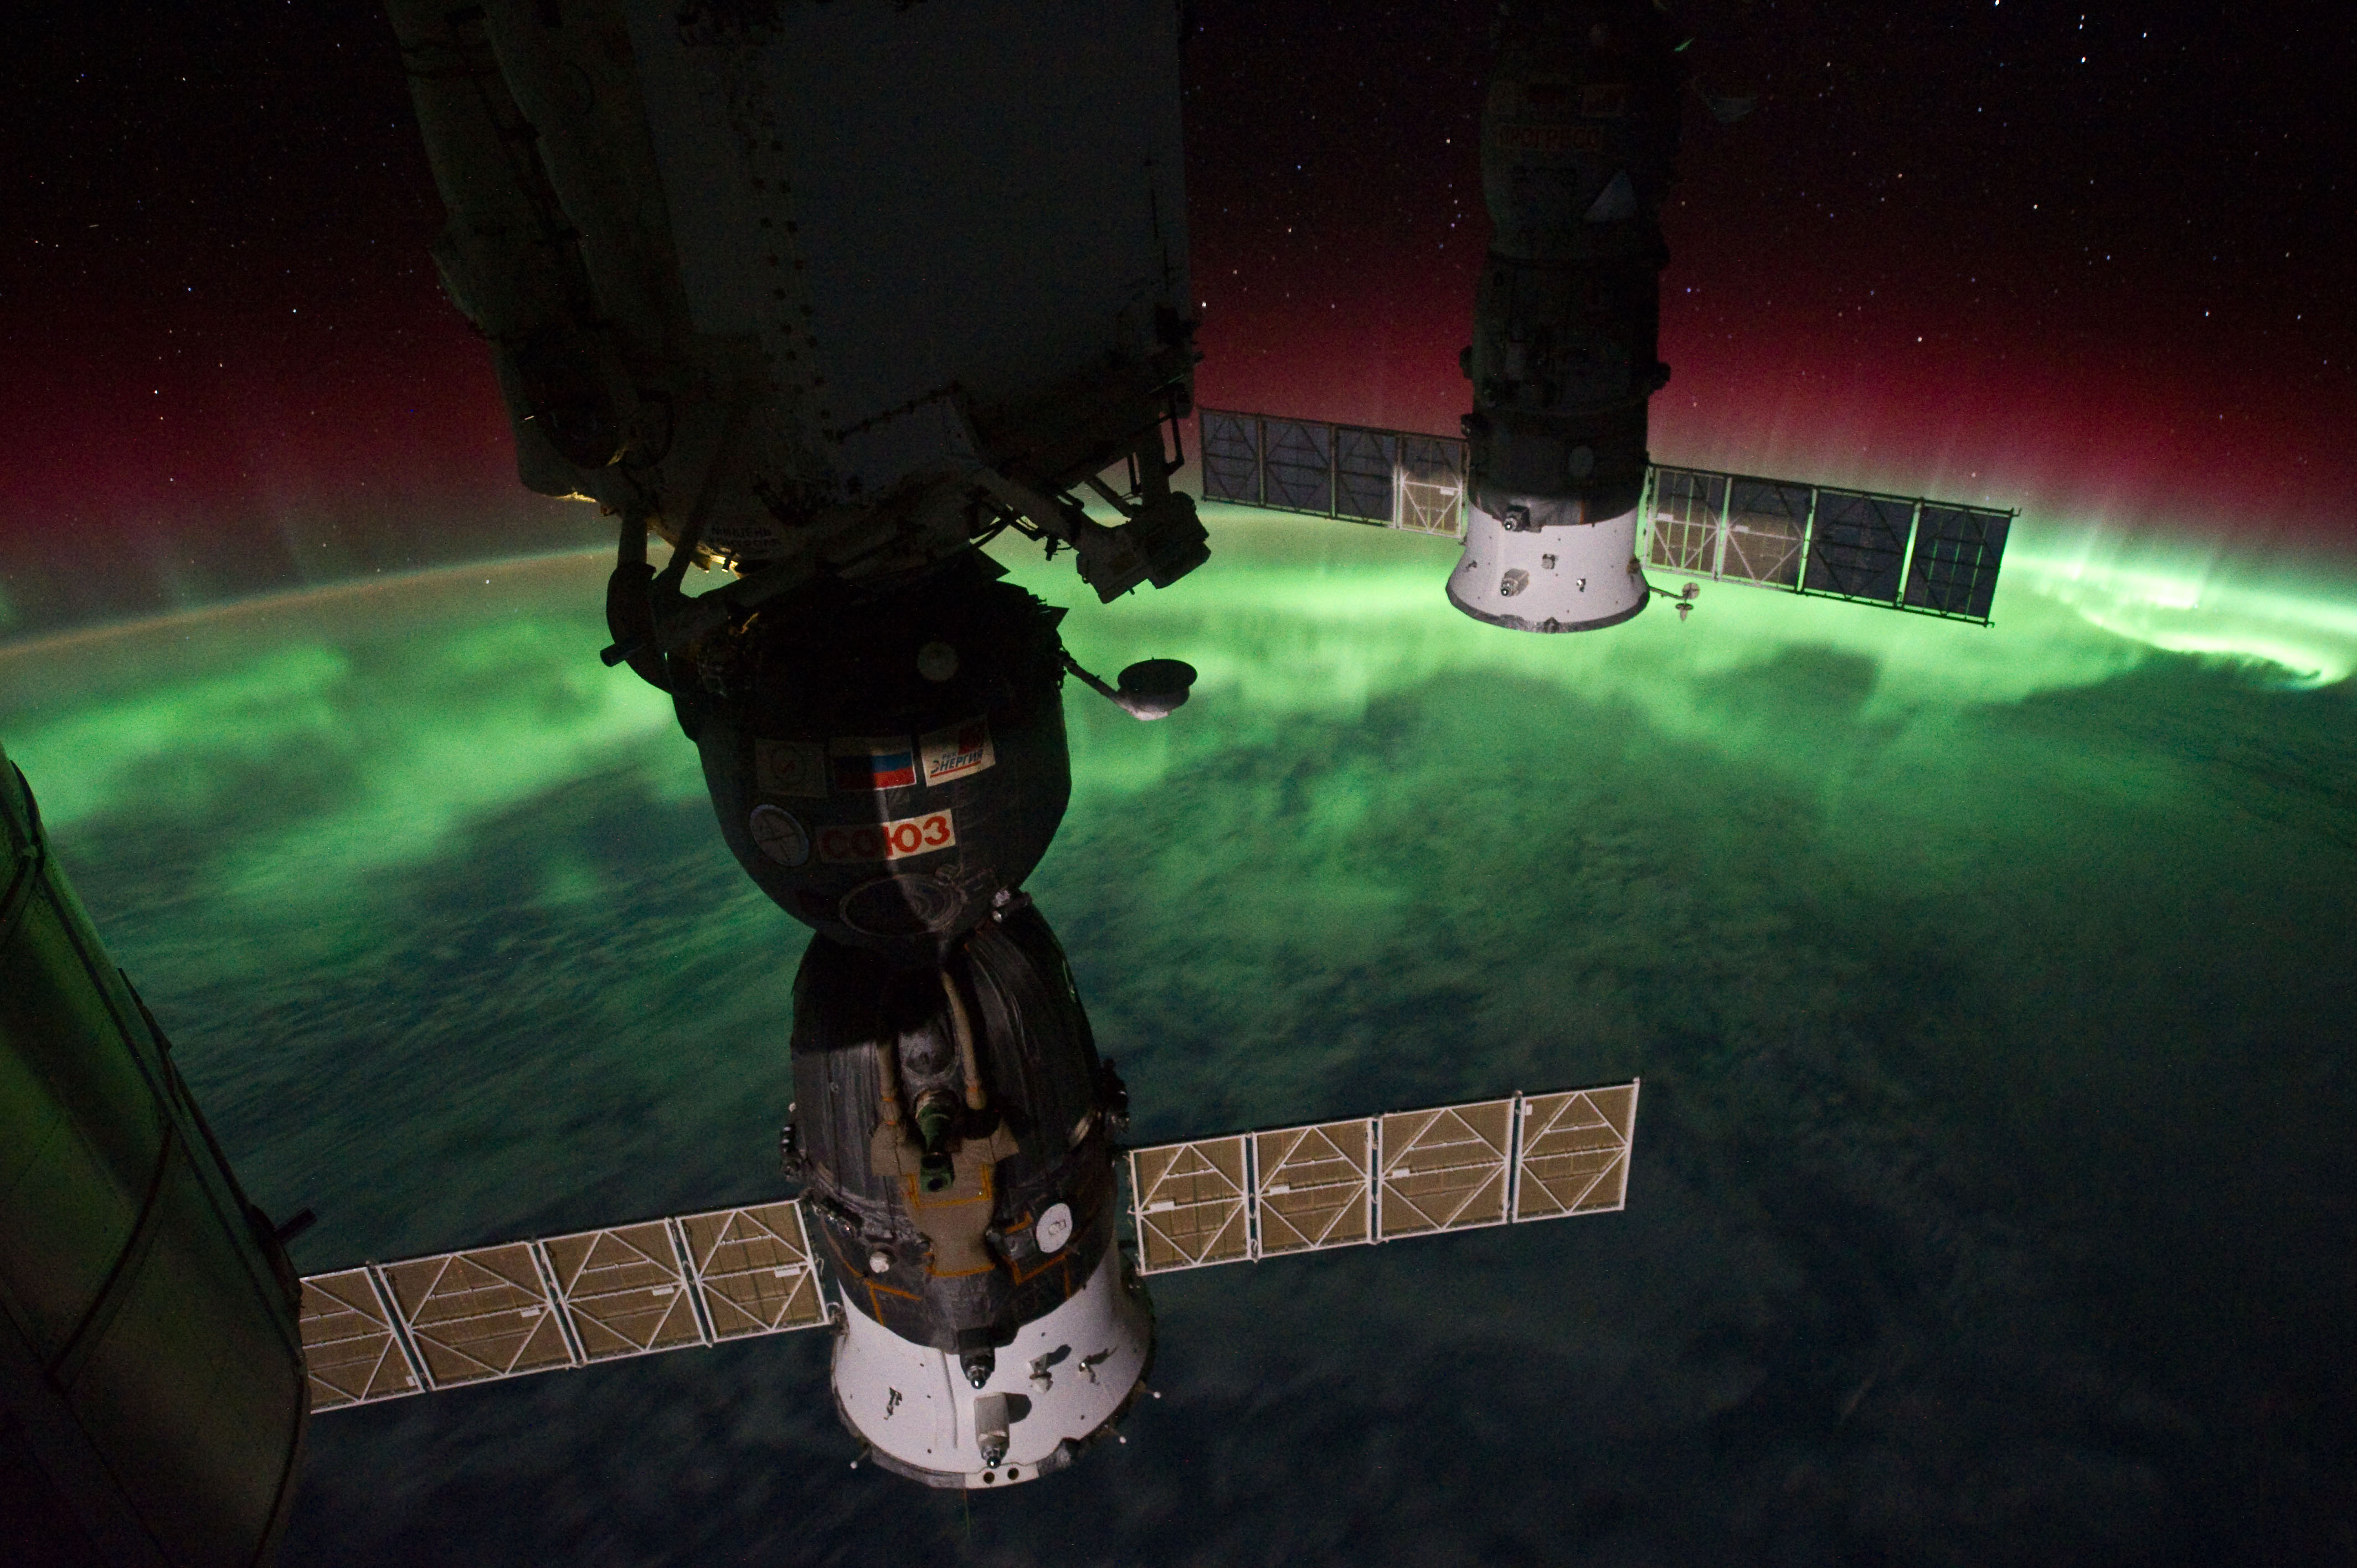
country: AURORA
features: AURORA AUSTRALIS OVER S. NEW ZEALAND, SOYUZ, PROGRESS
